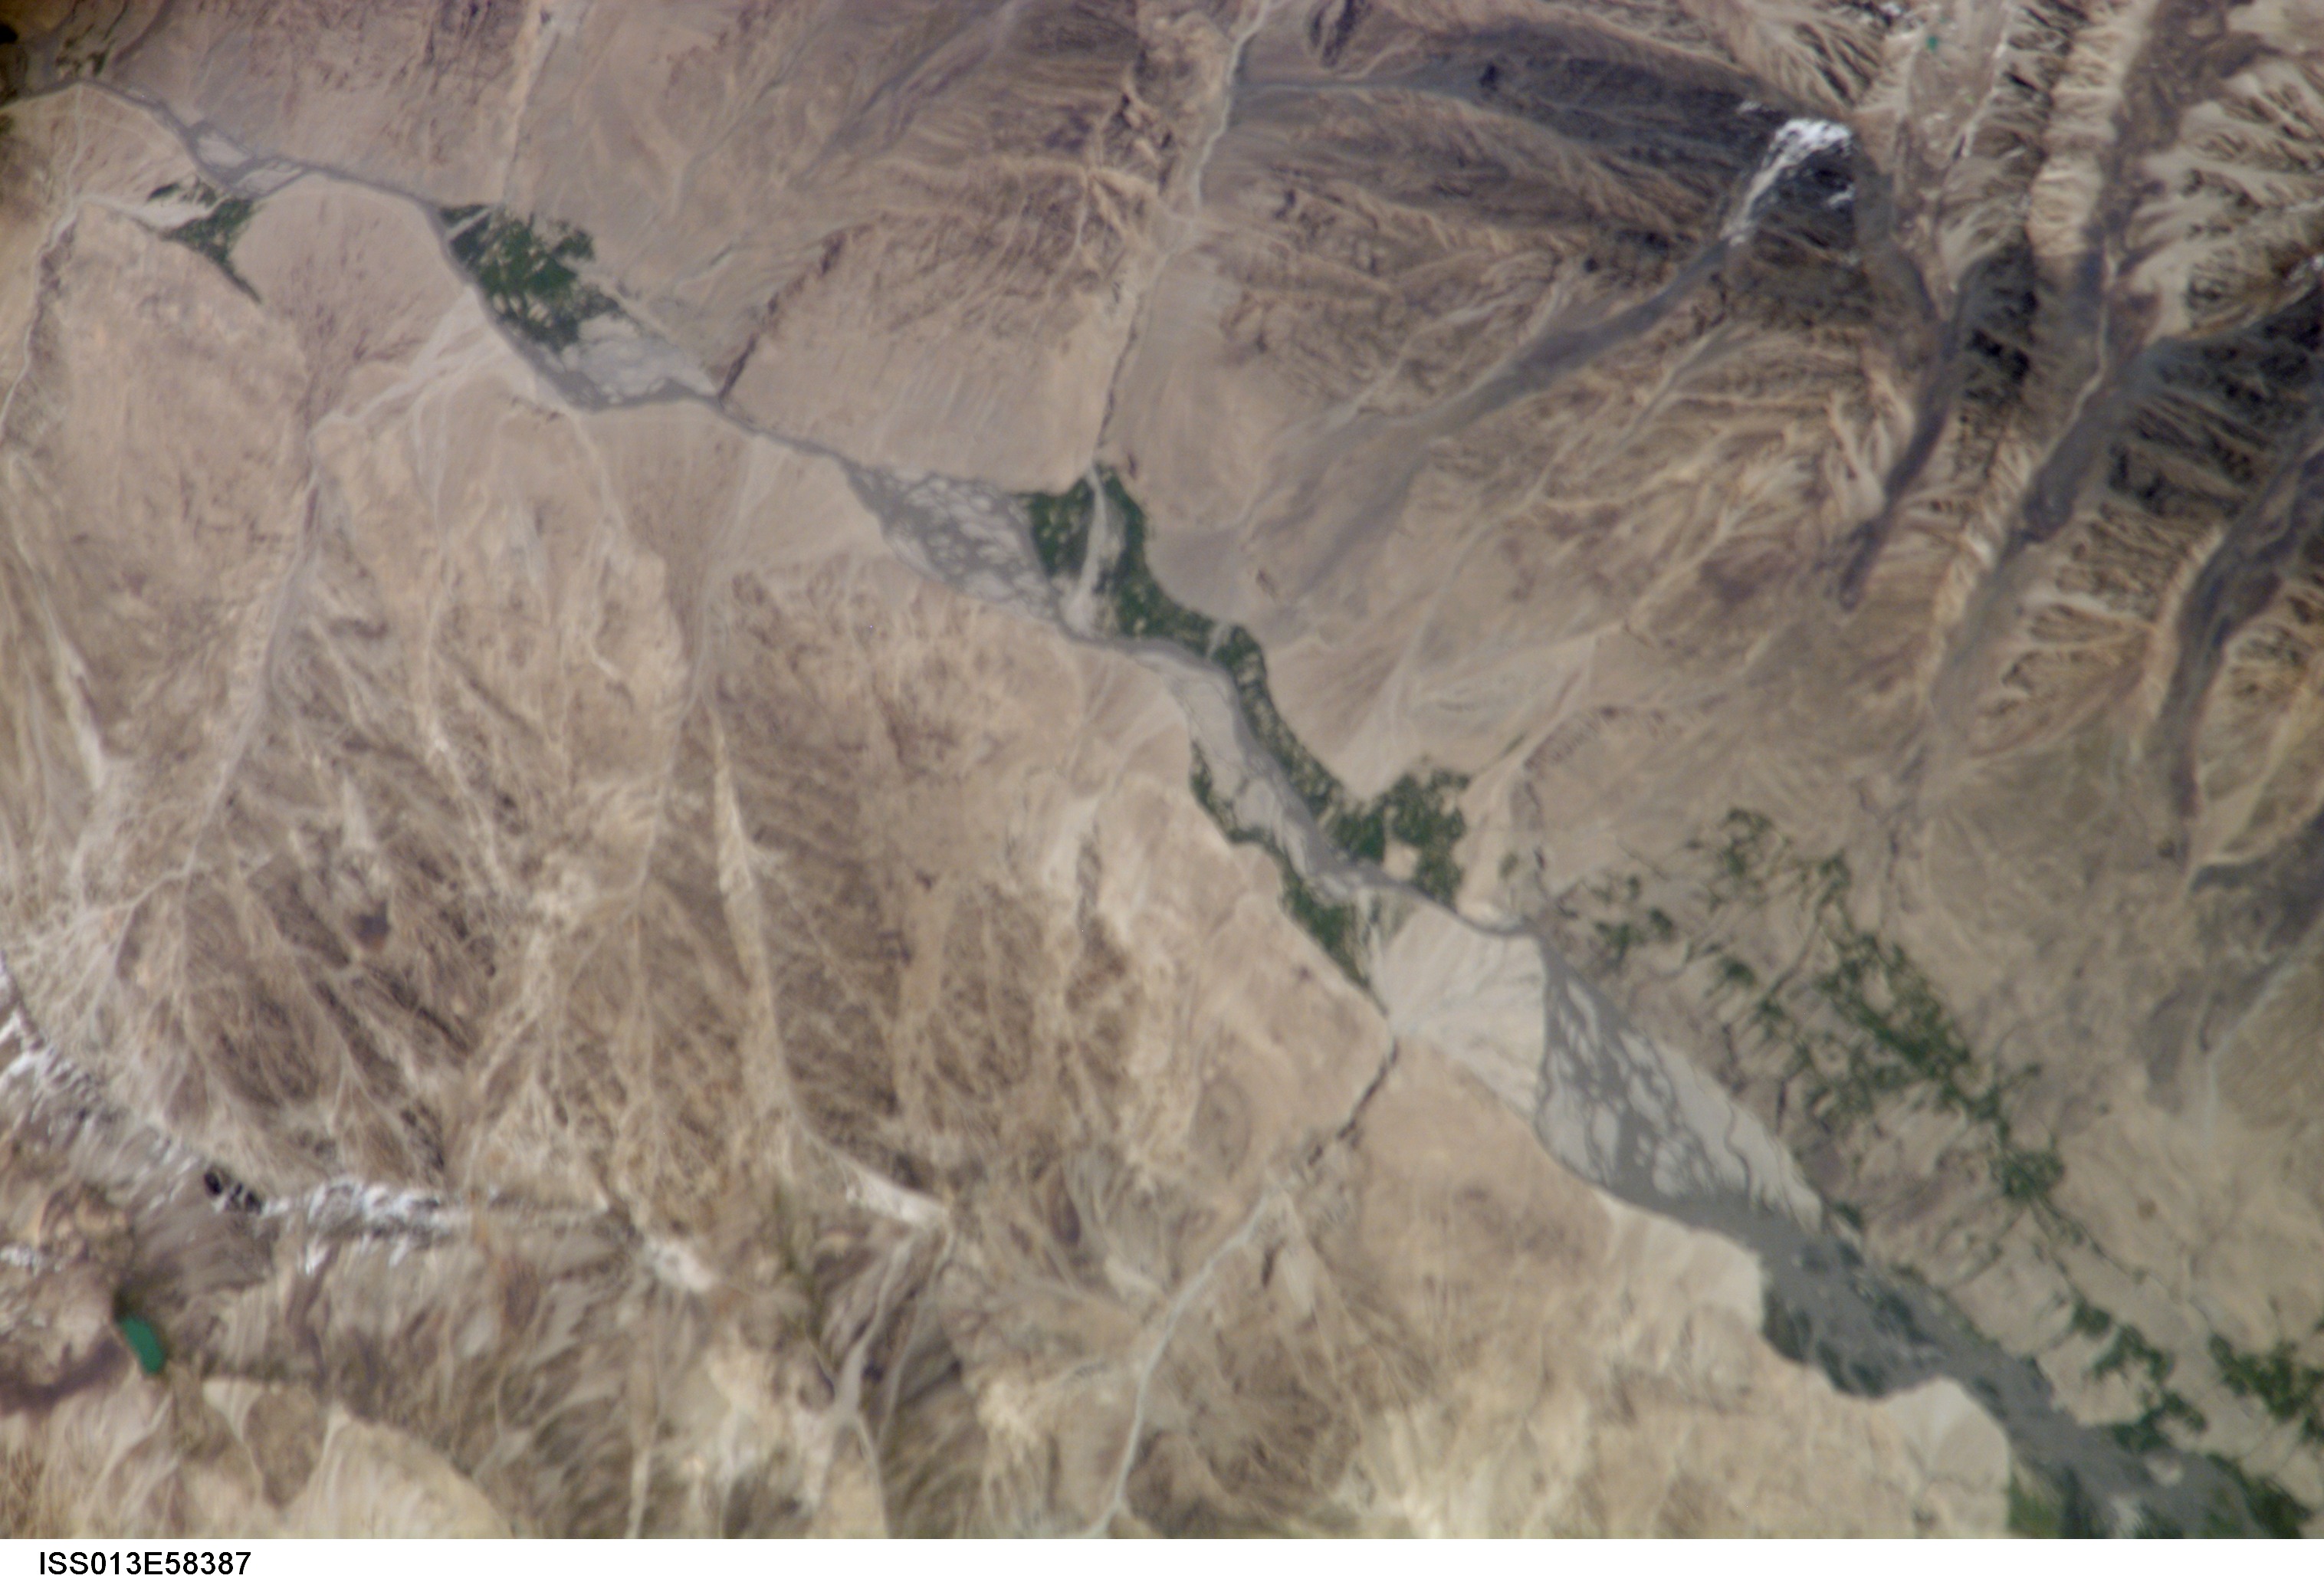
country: AFGHANISTAN
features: OSKU RIVER, RAVINES
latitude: 37.0
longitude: 72.7
